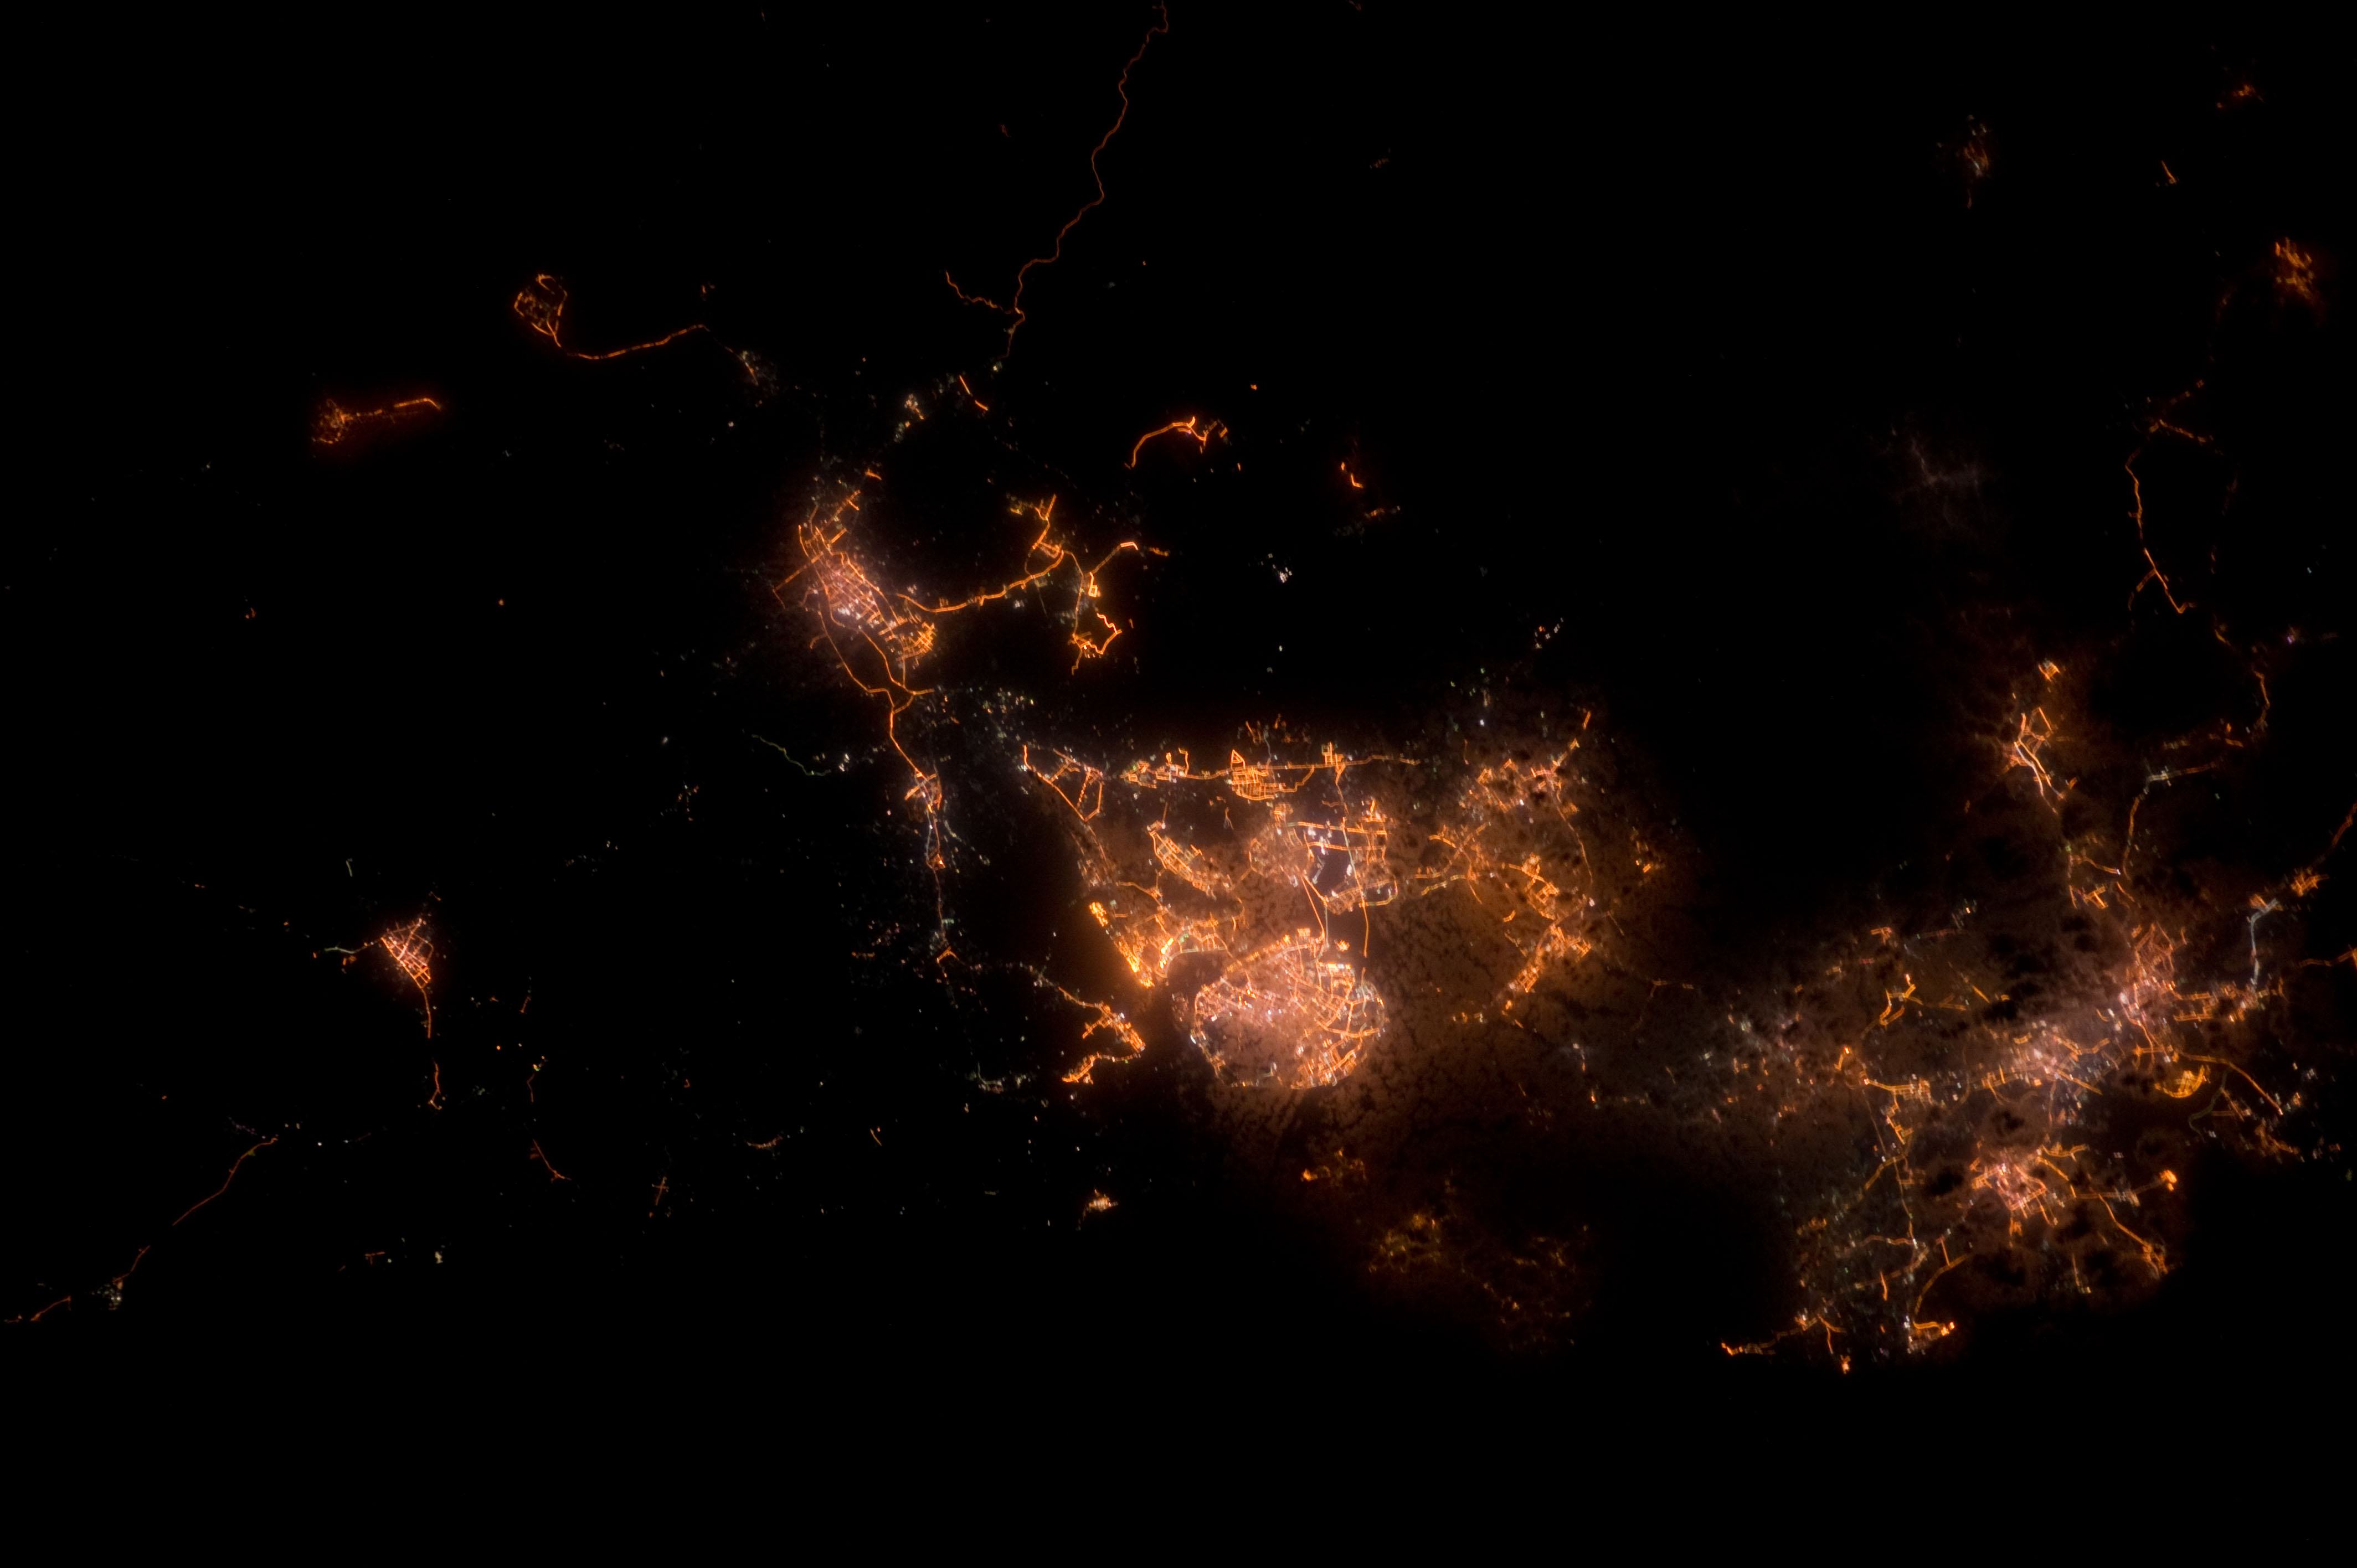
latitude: 25.3
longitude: 118.1
